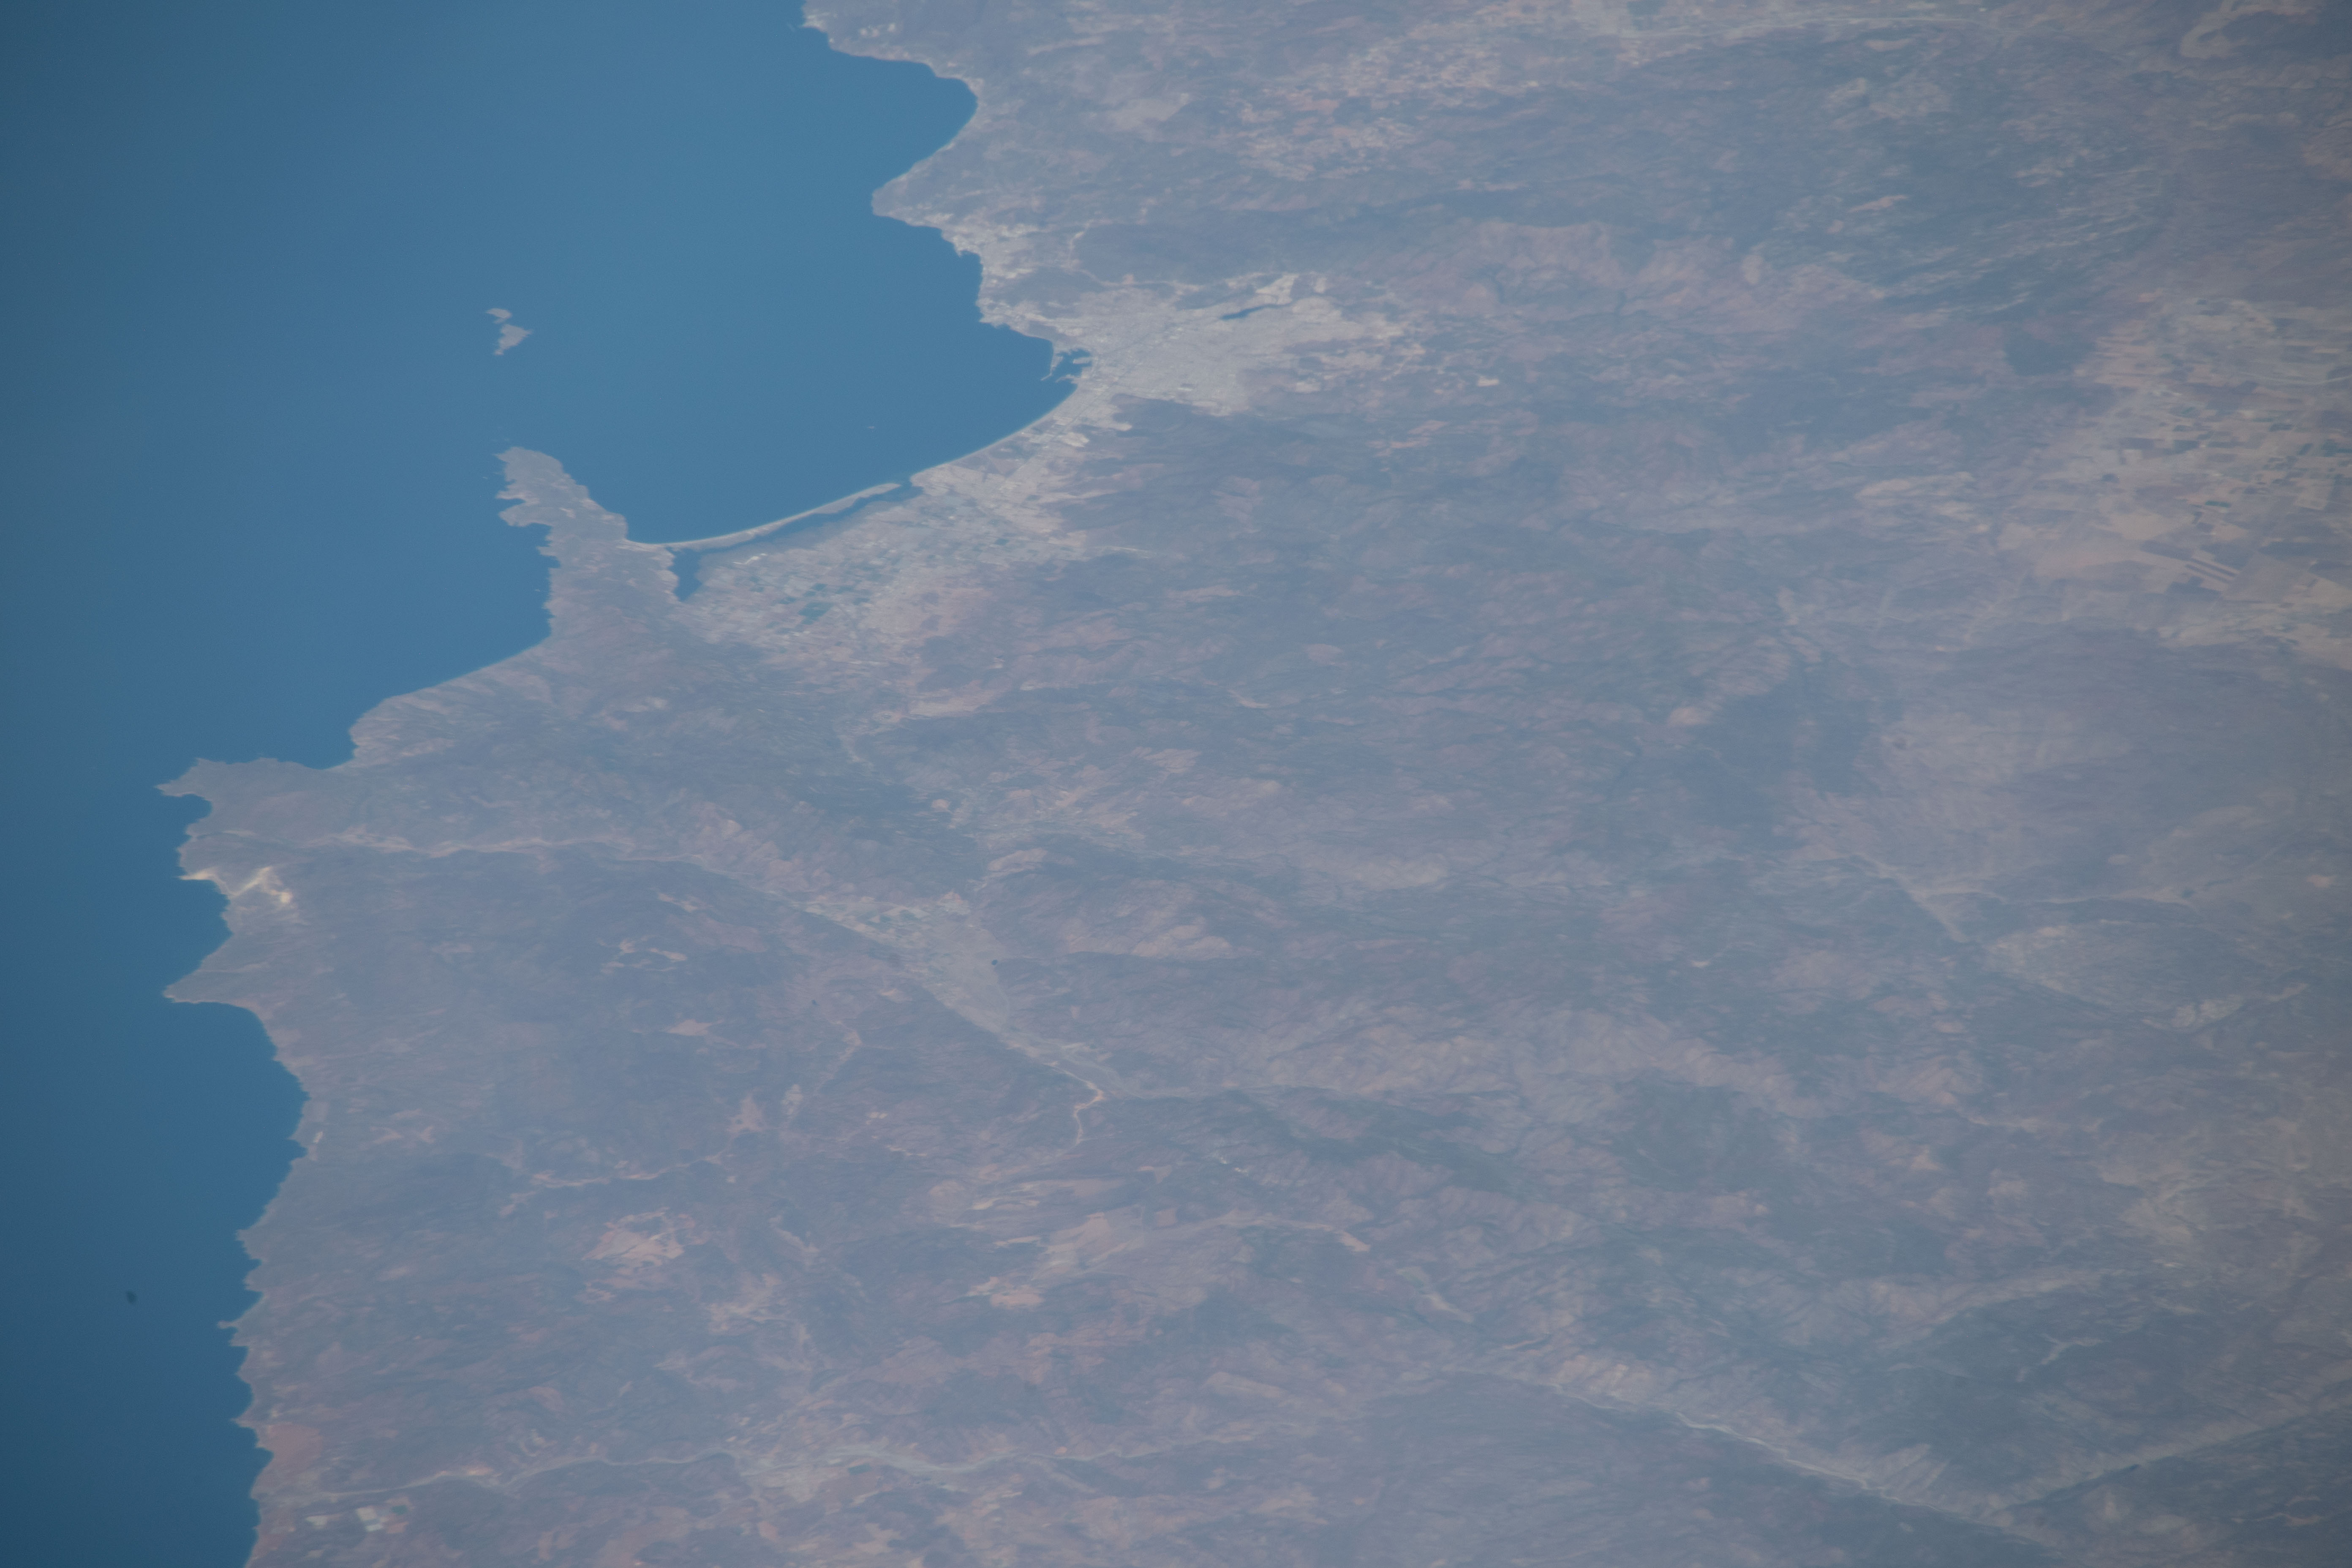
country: MEXICO
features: BAHIA TODOS LOS SANTOS, ESENADA
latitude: 31.6
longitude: -116.3
